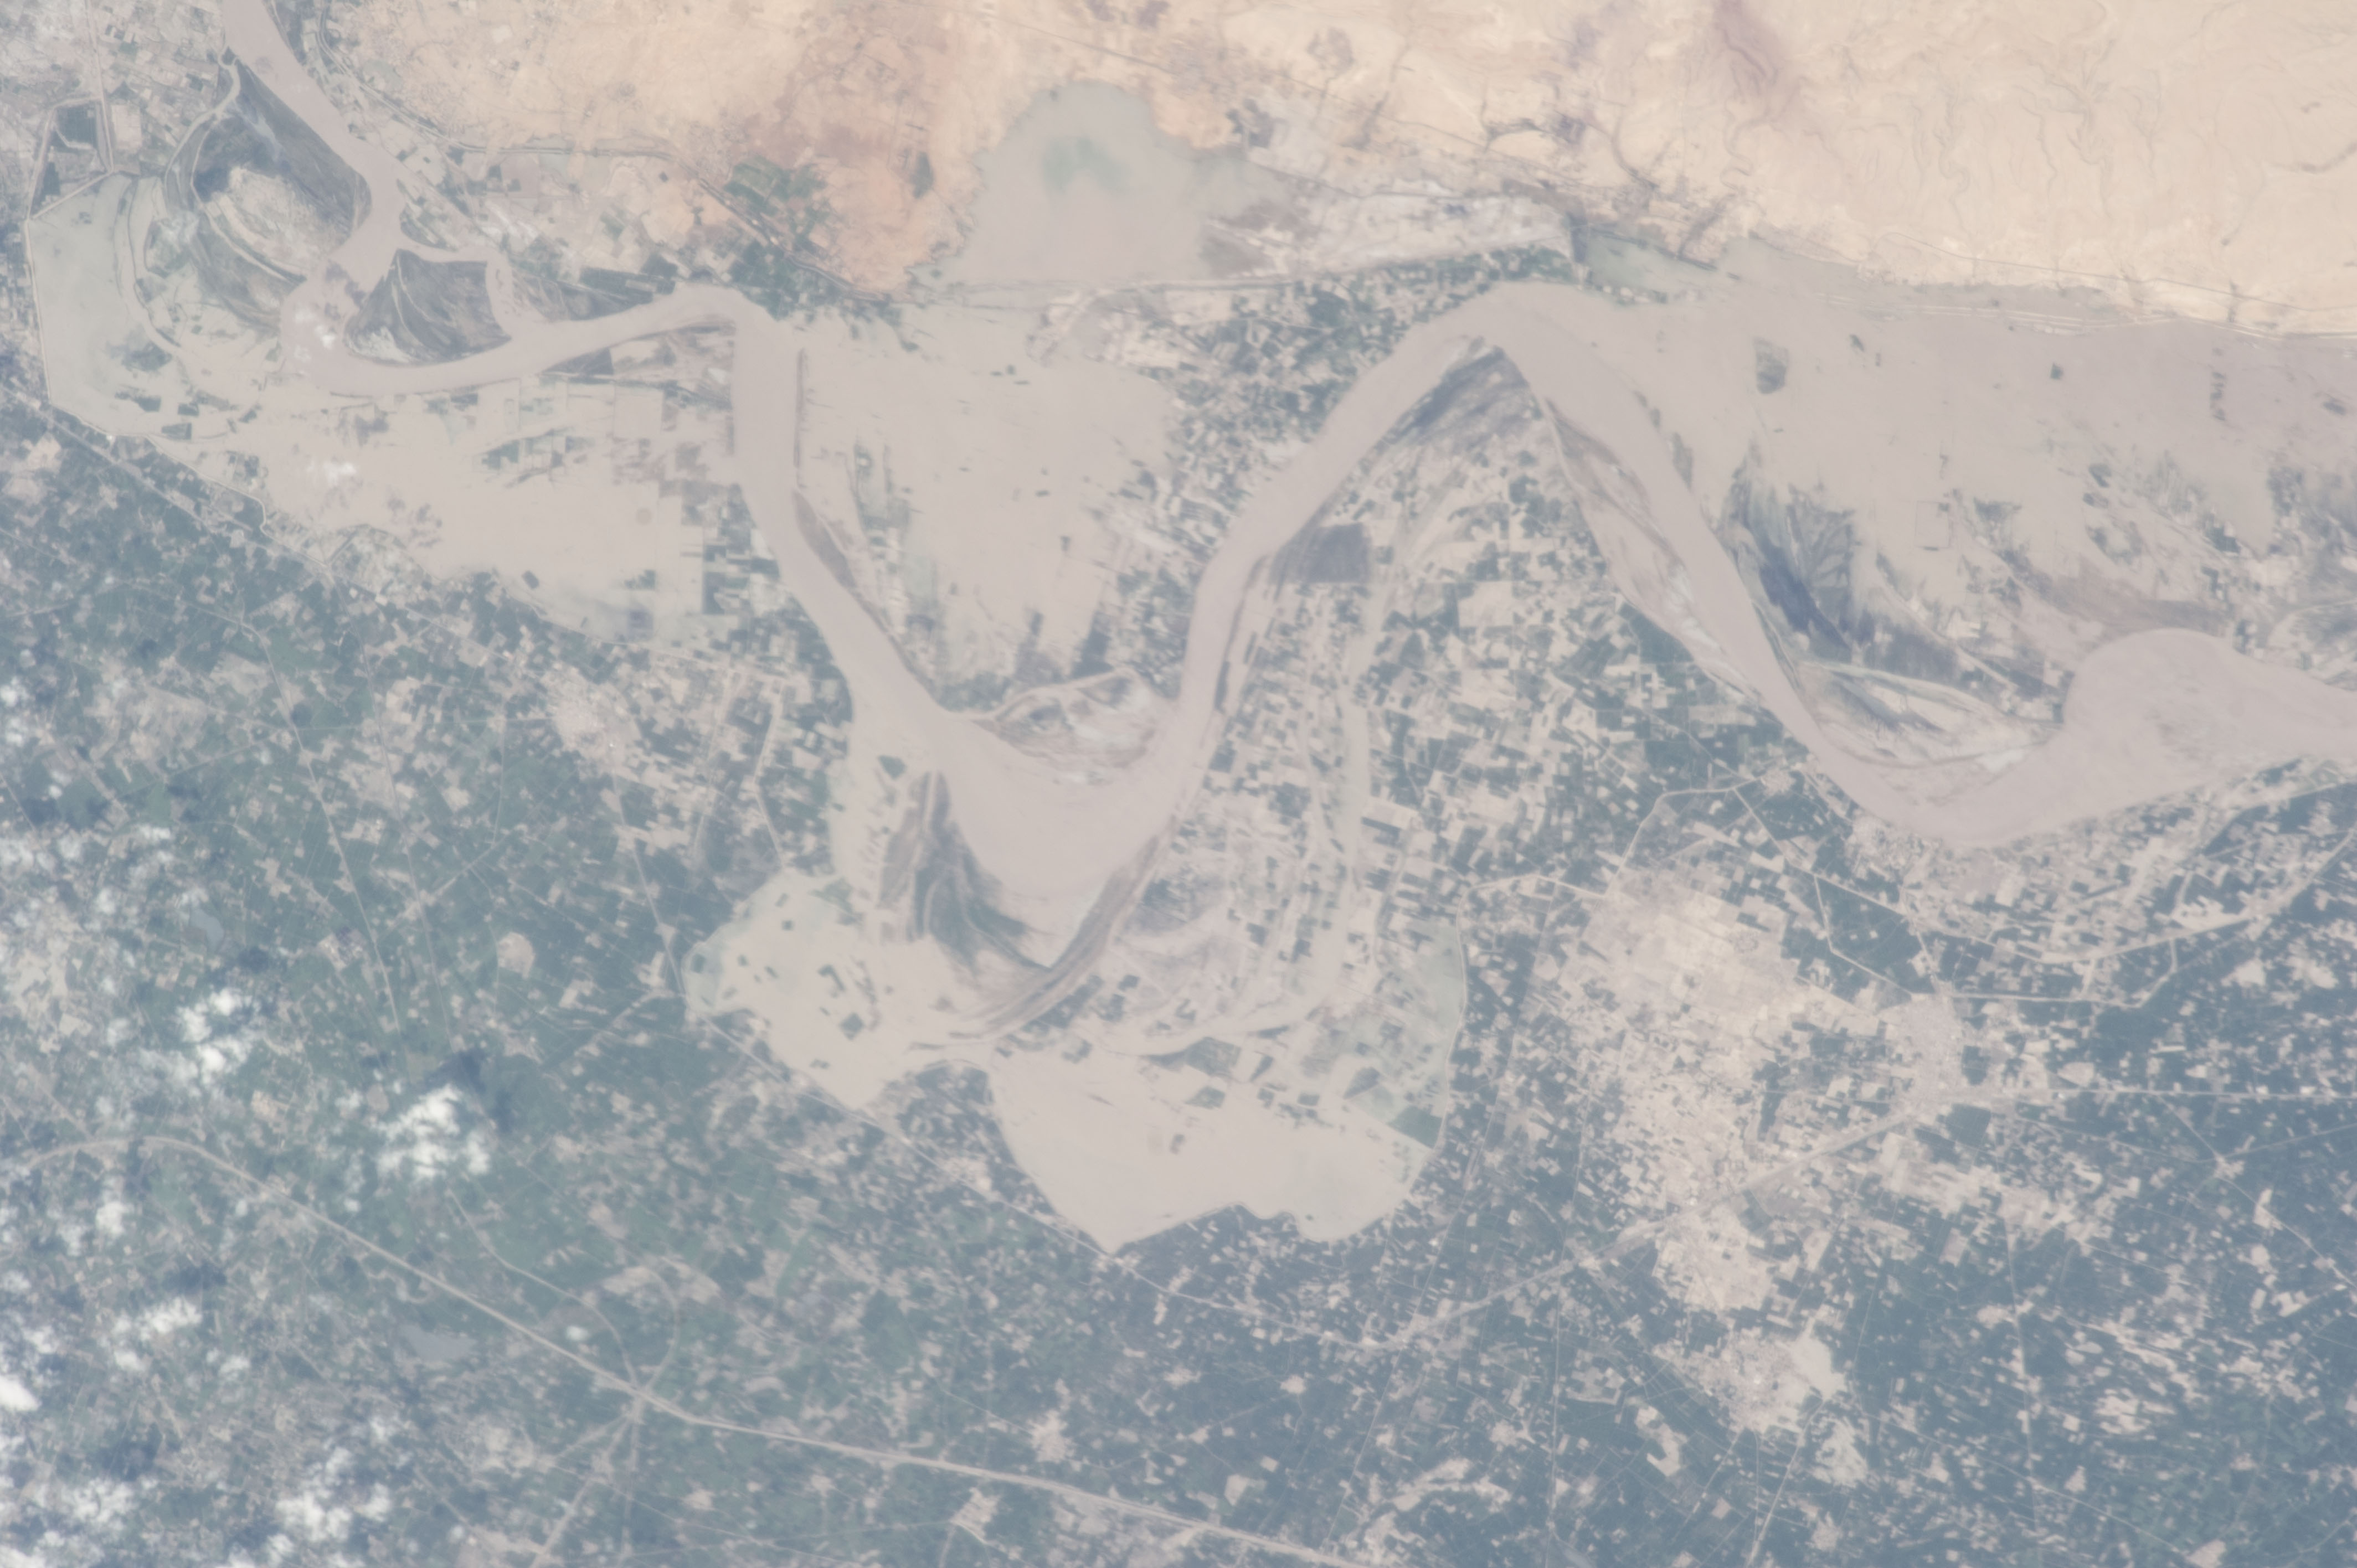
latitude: 25.6
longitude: 68.3
